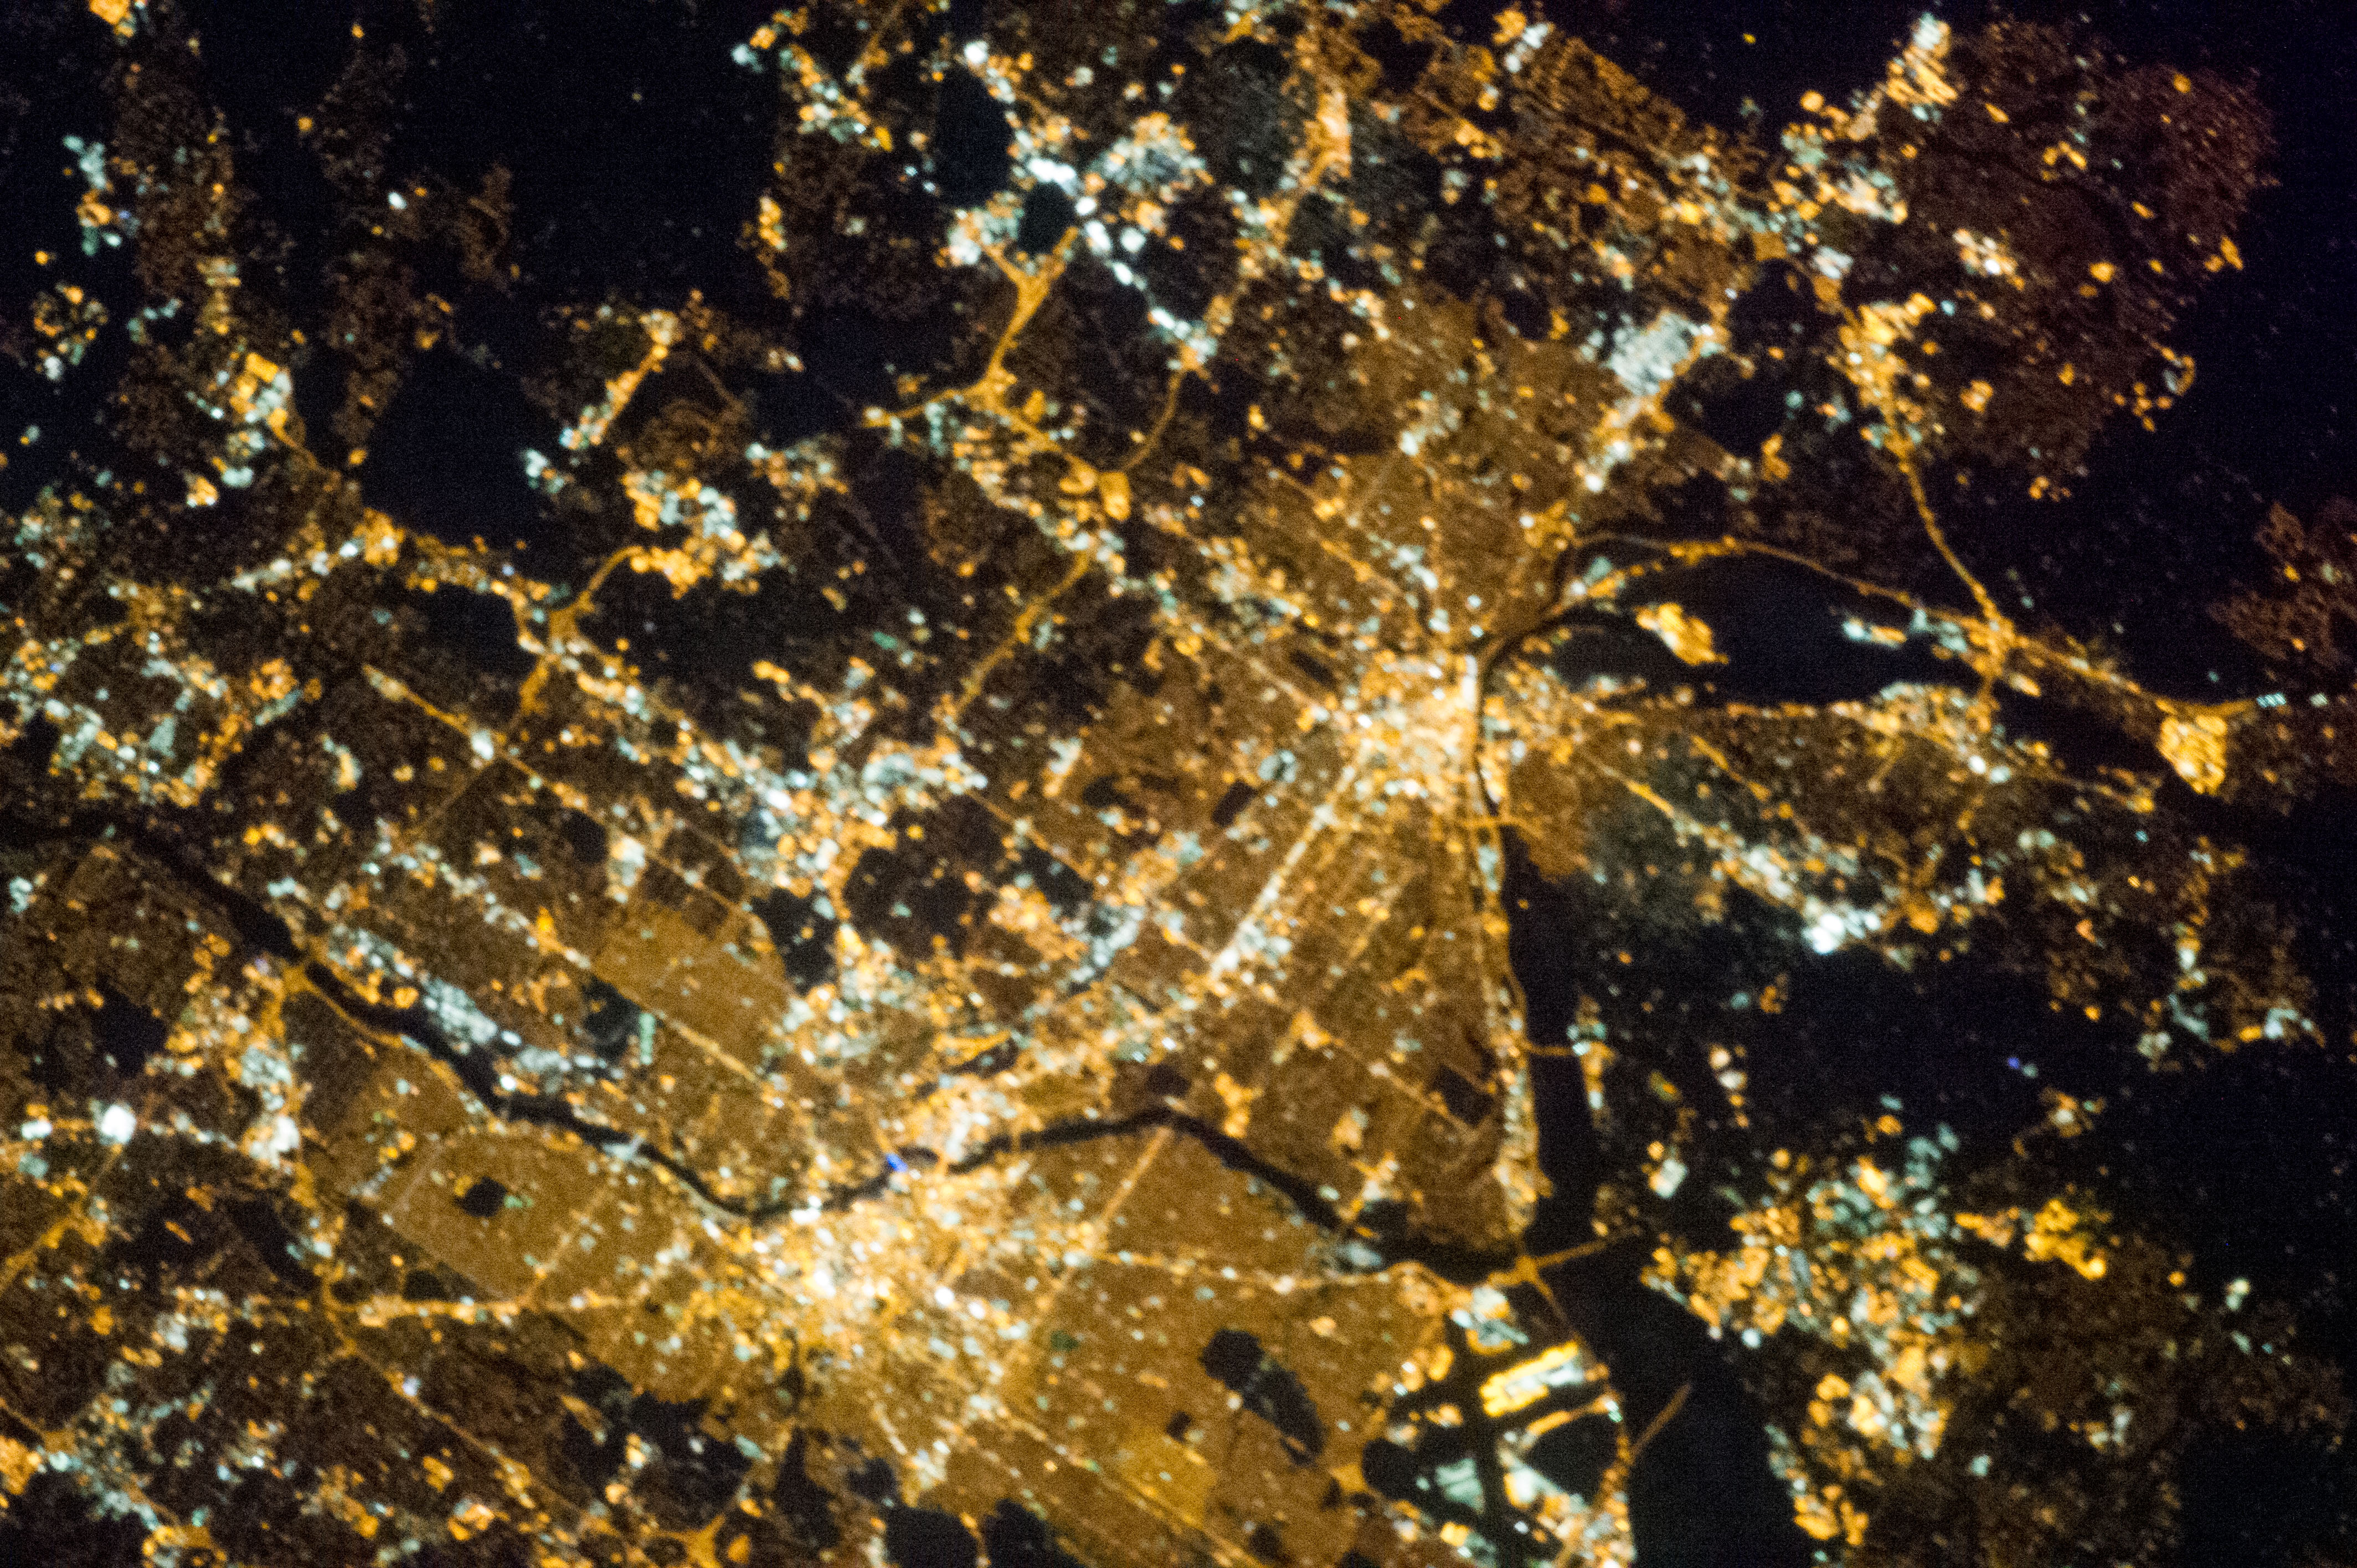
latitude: 45.0
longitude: -93.2
